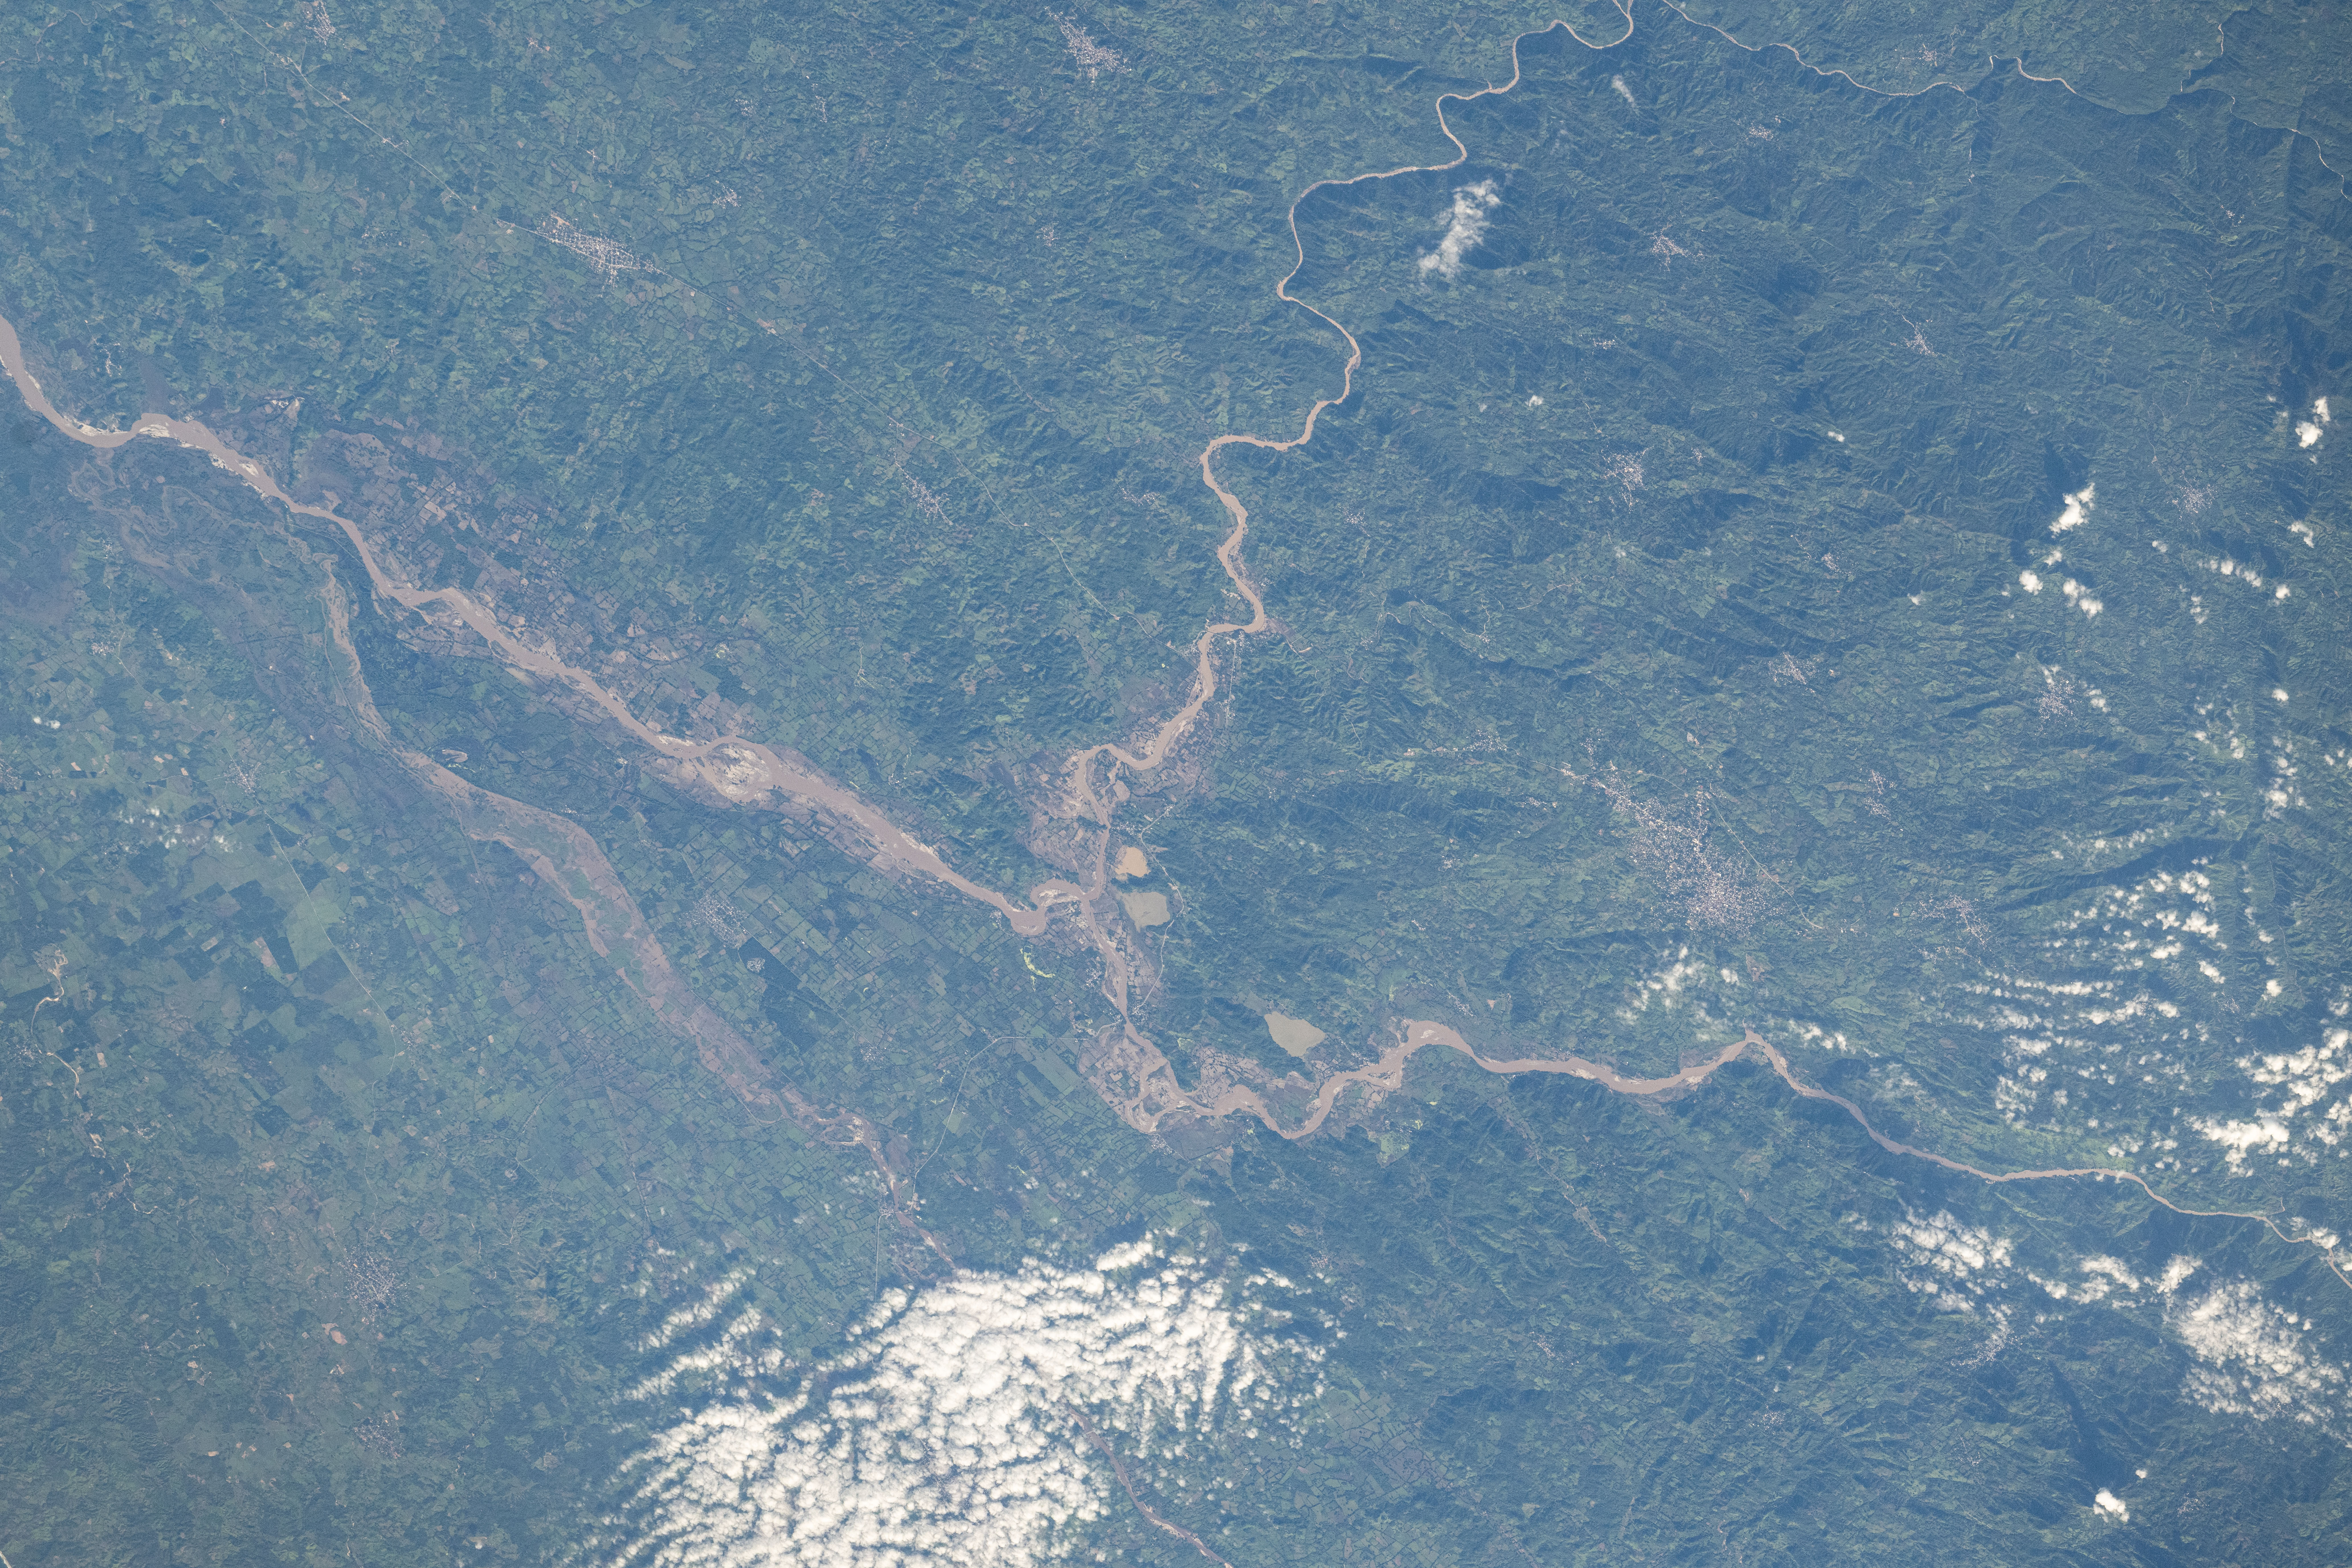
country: MEXICO
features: FLOODING, OMETEPEC, OMETEPEC RIVER
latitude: 16.6
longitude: -98.5
